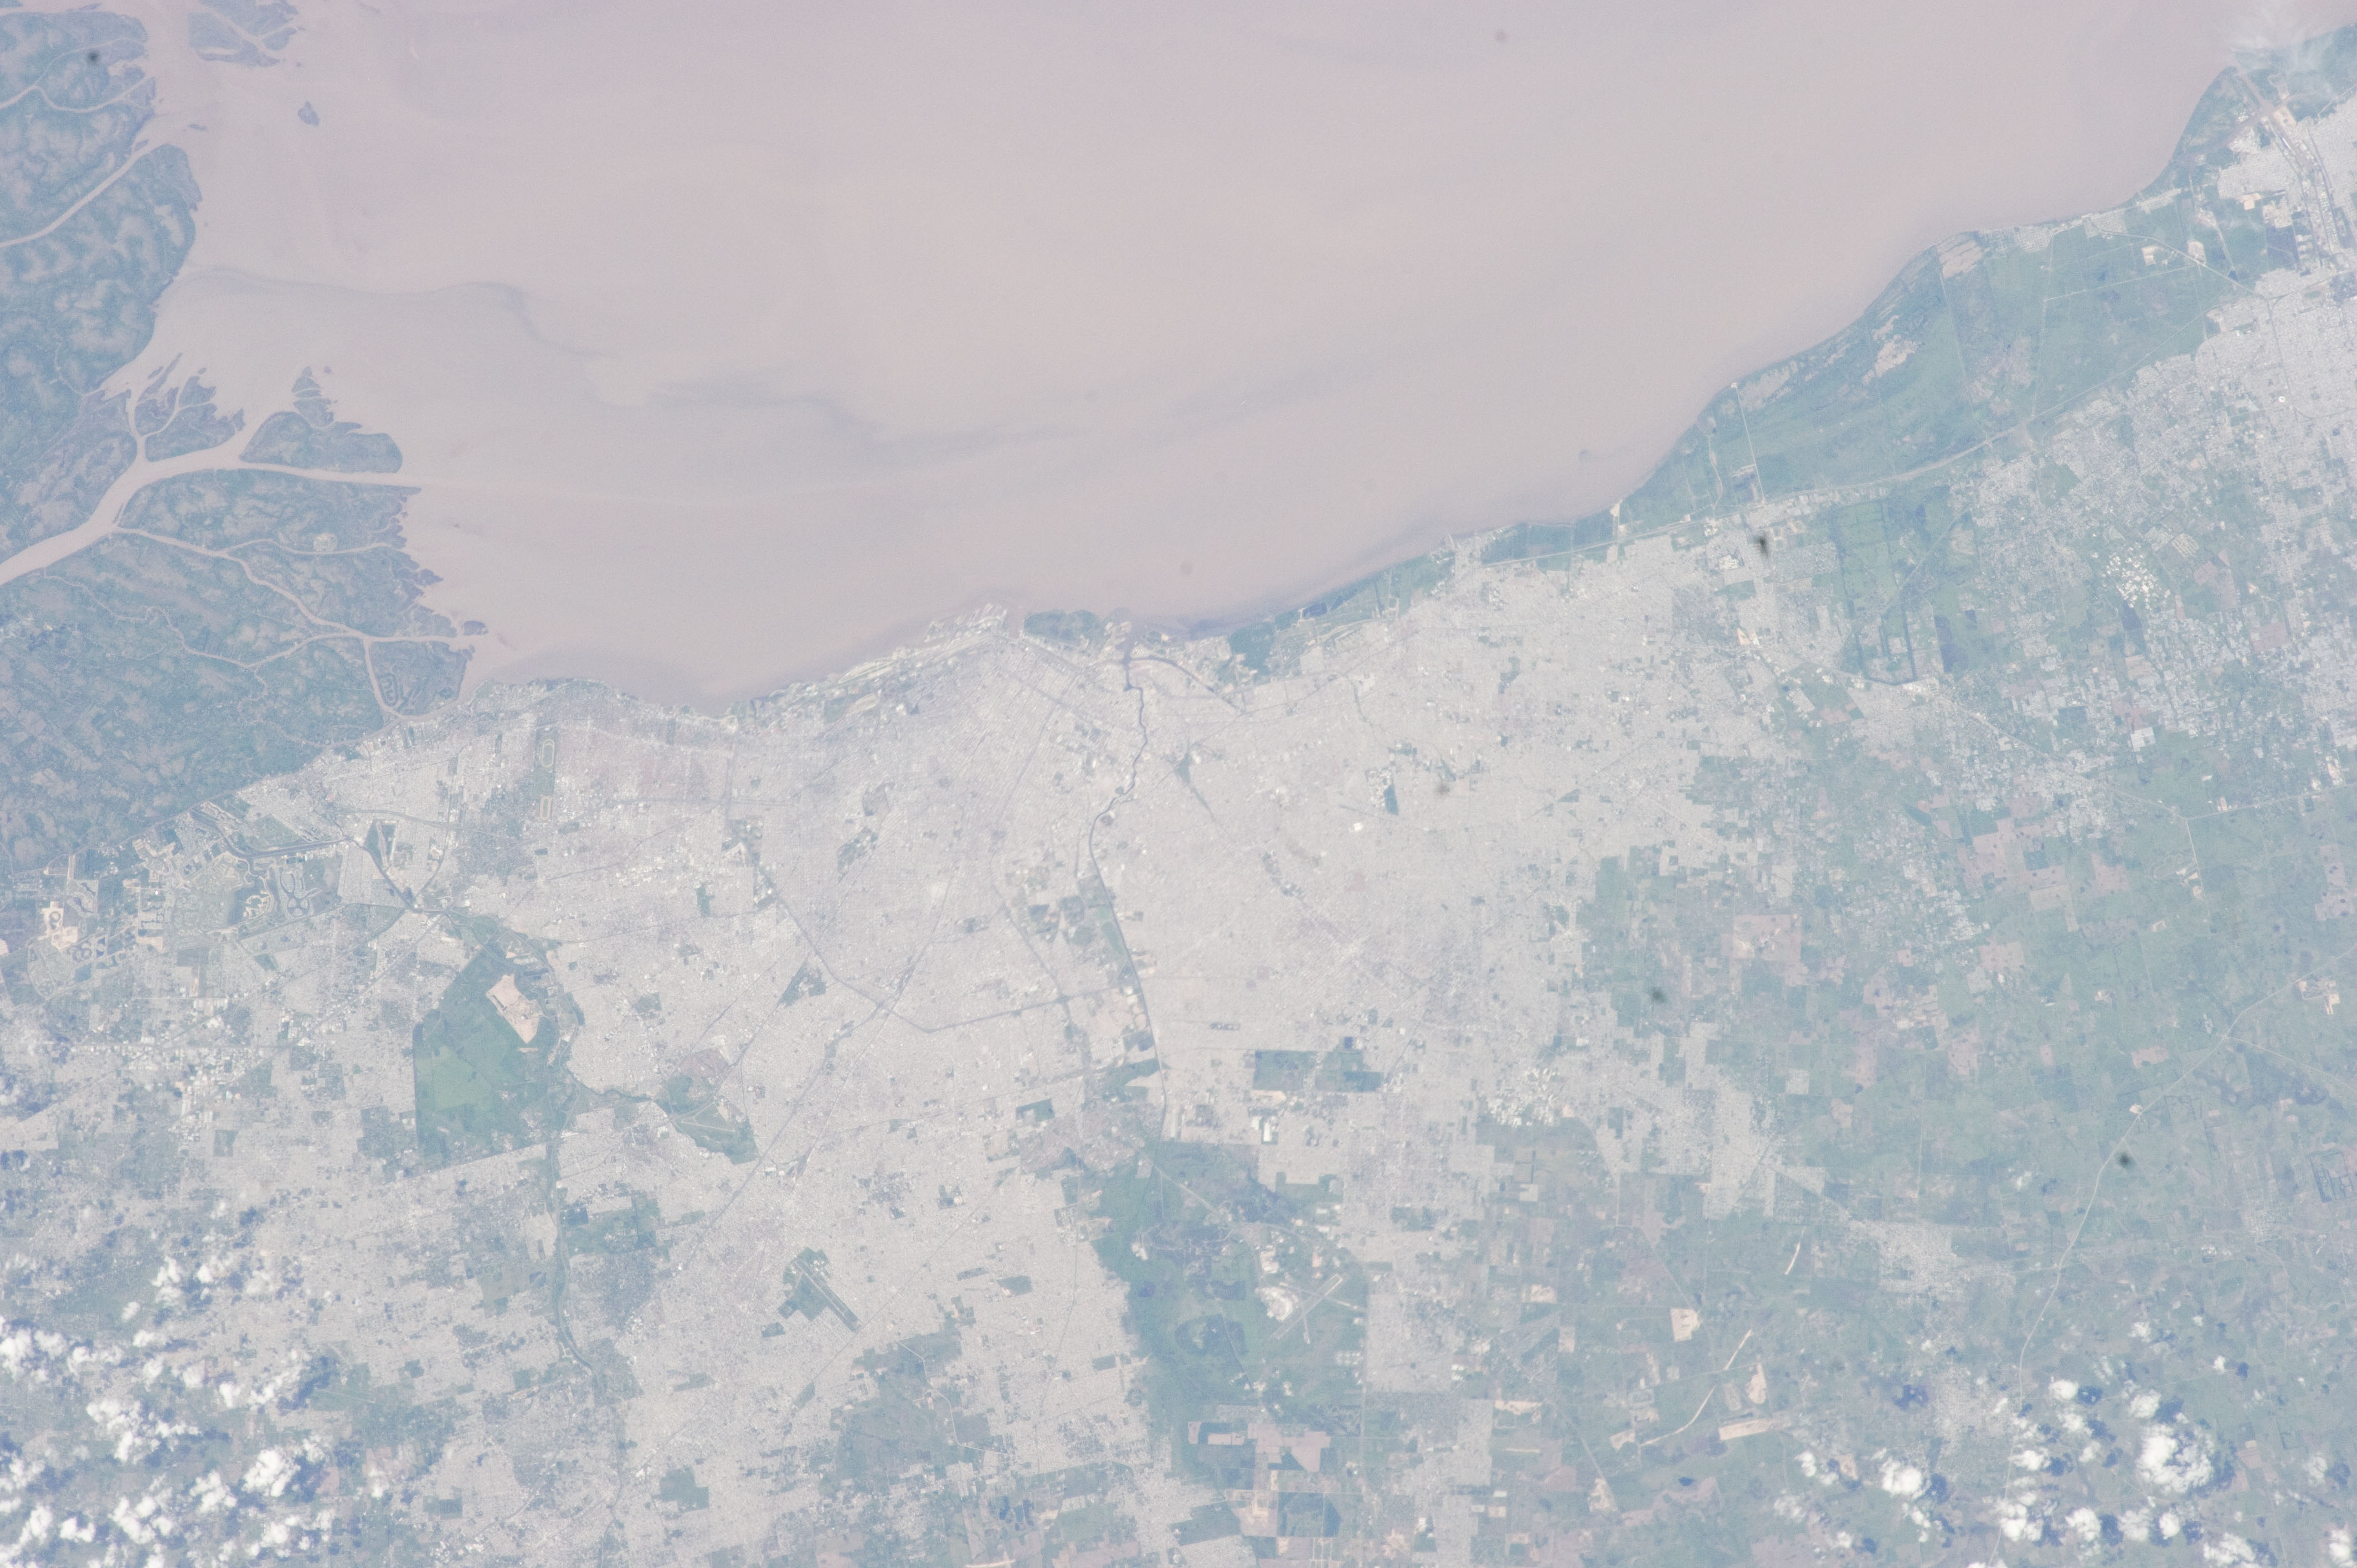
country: ARGENTINA
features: PLATA R., BUENOS AIRES, SEDIMENT, GLINT, AGR.
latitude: -34.6
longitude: -58.4
